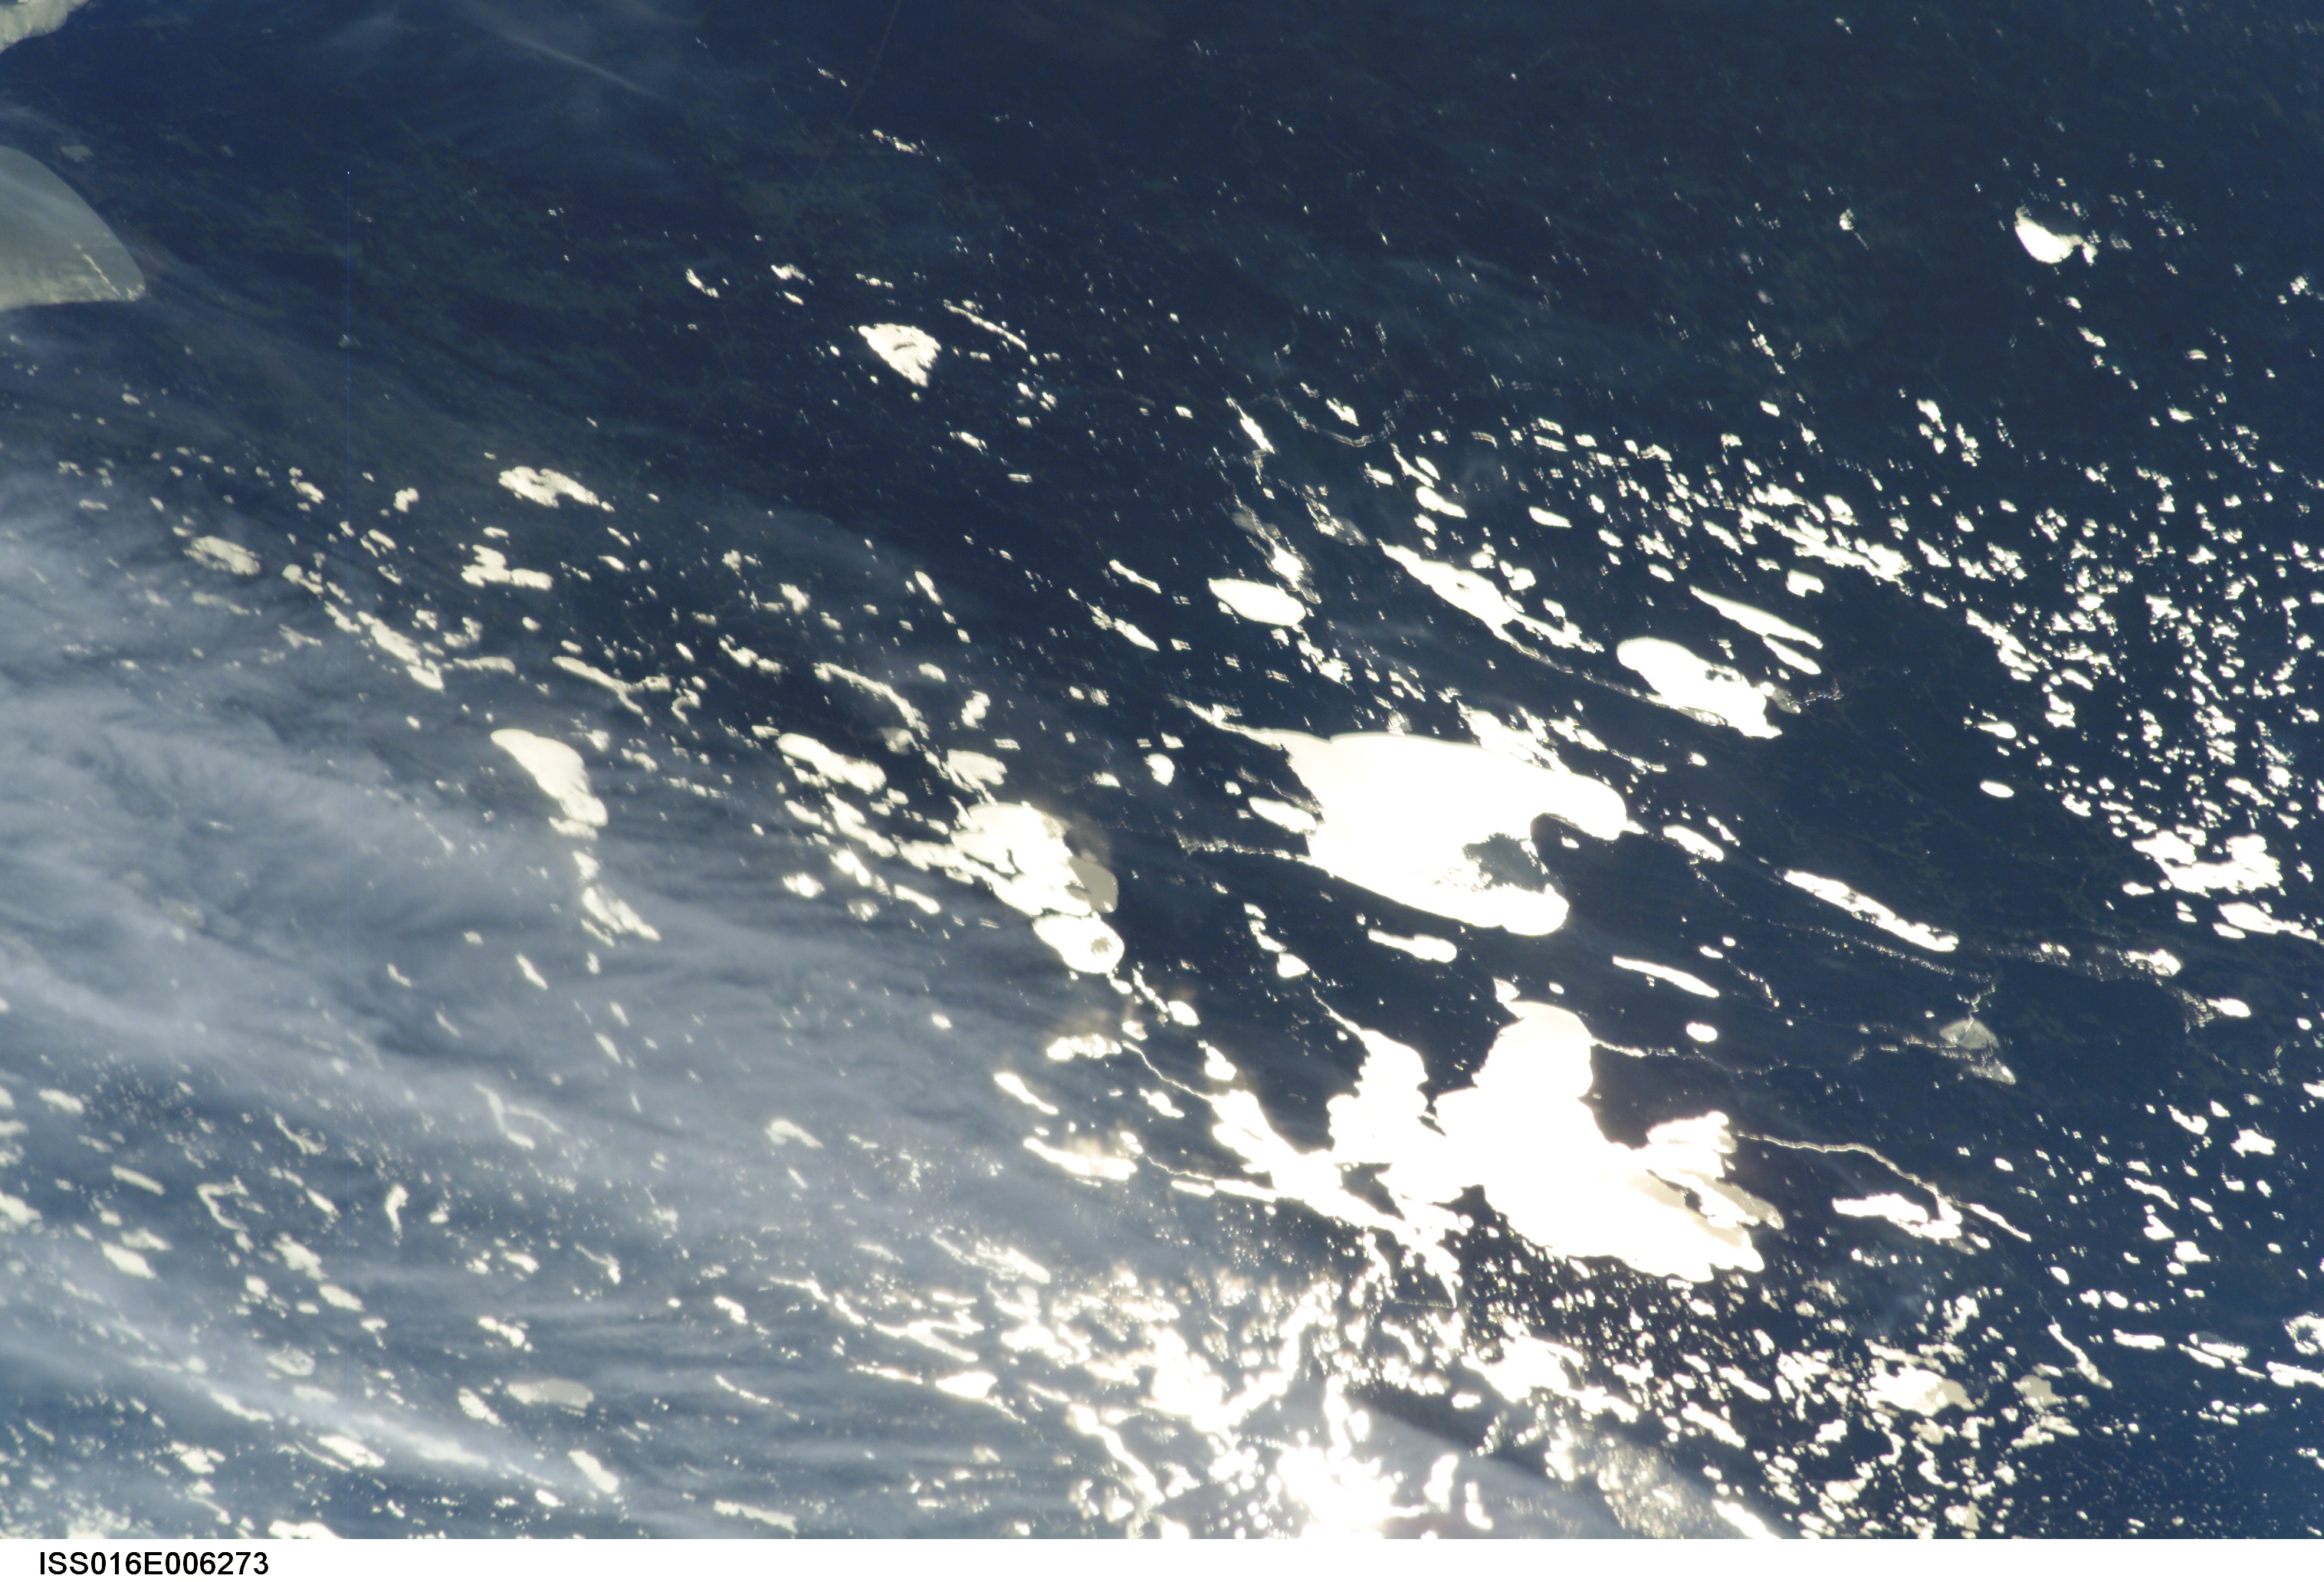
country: USA-MINNESOTA
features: L. WINNIBIGOSHISH, LEECH LAKE
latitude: 47.5
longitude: -94.4
